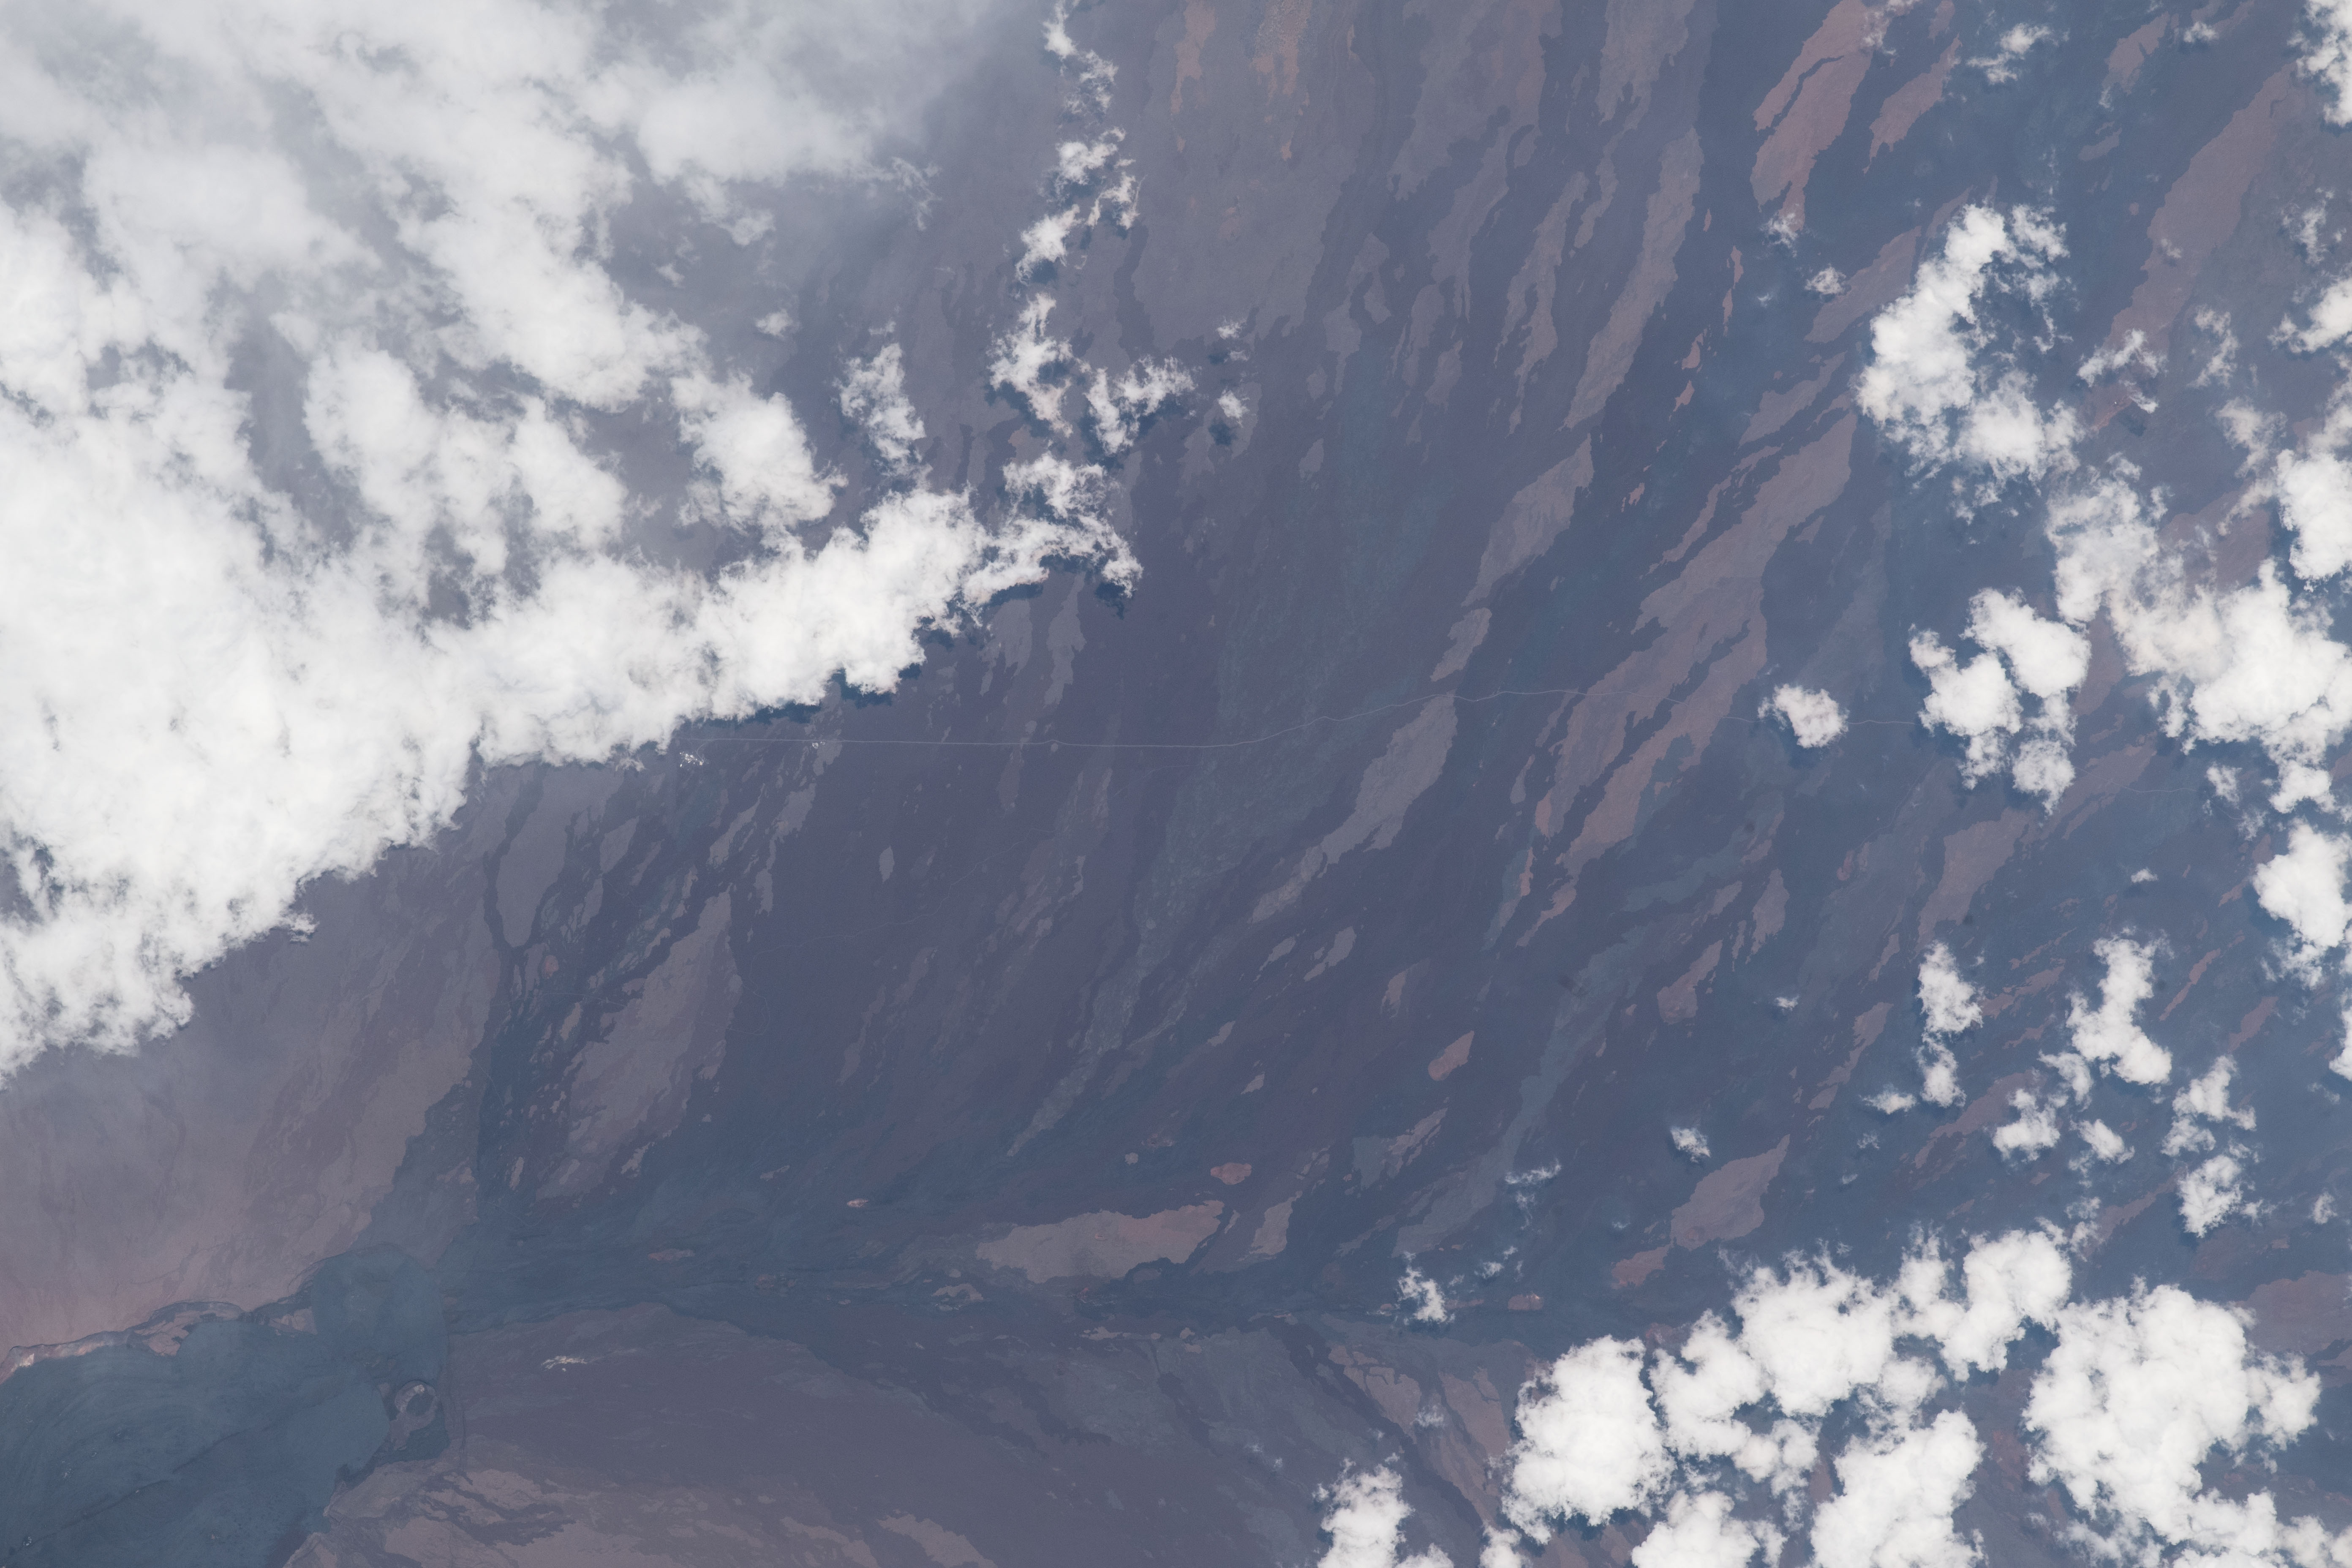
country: USA-HAWAII
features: HAWAII, MAUNA LOA, MAUNA LOA OBSERVATORY
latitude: 19.6
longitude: -155.5
